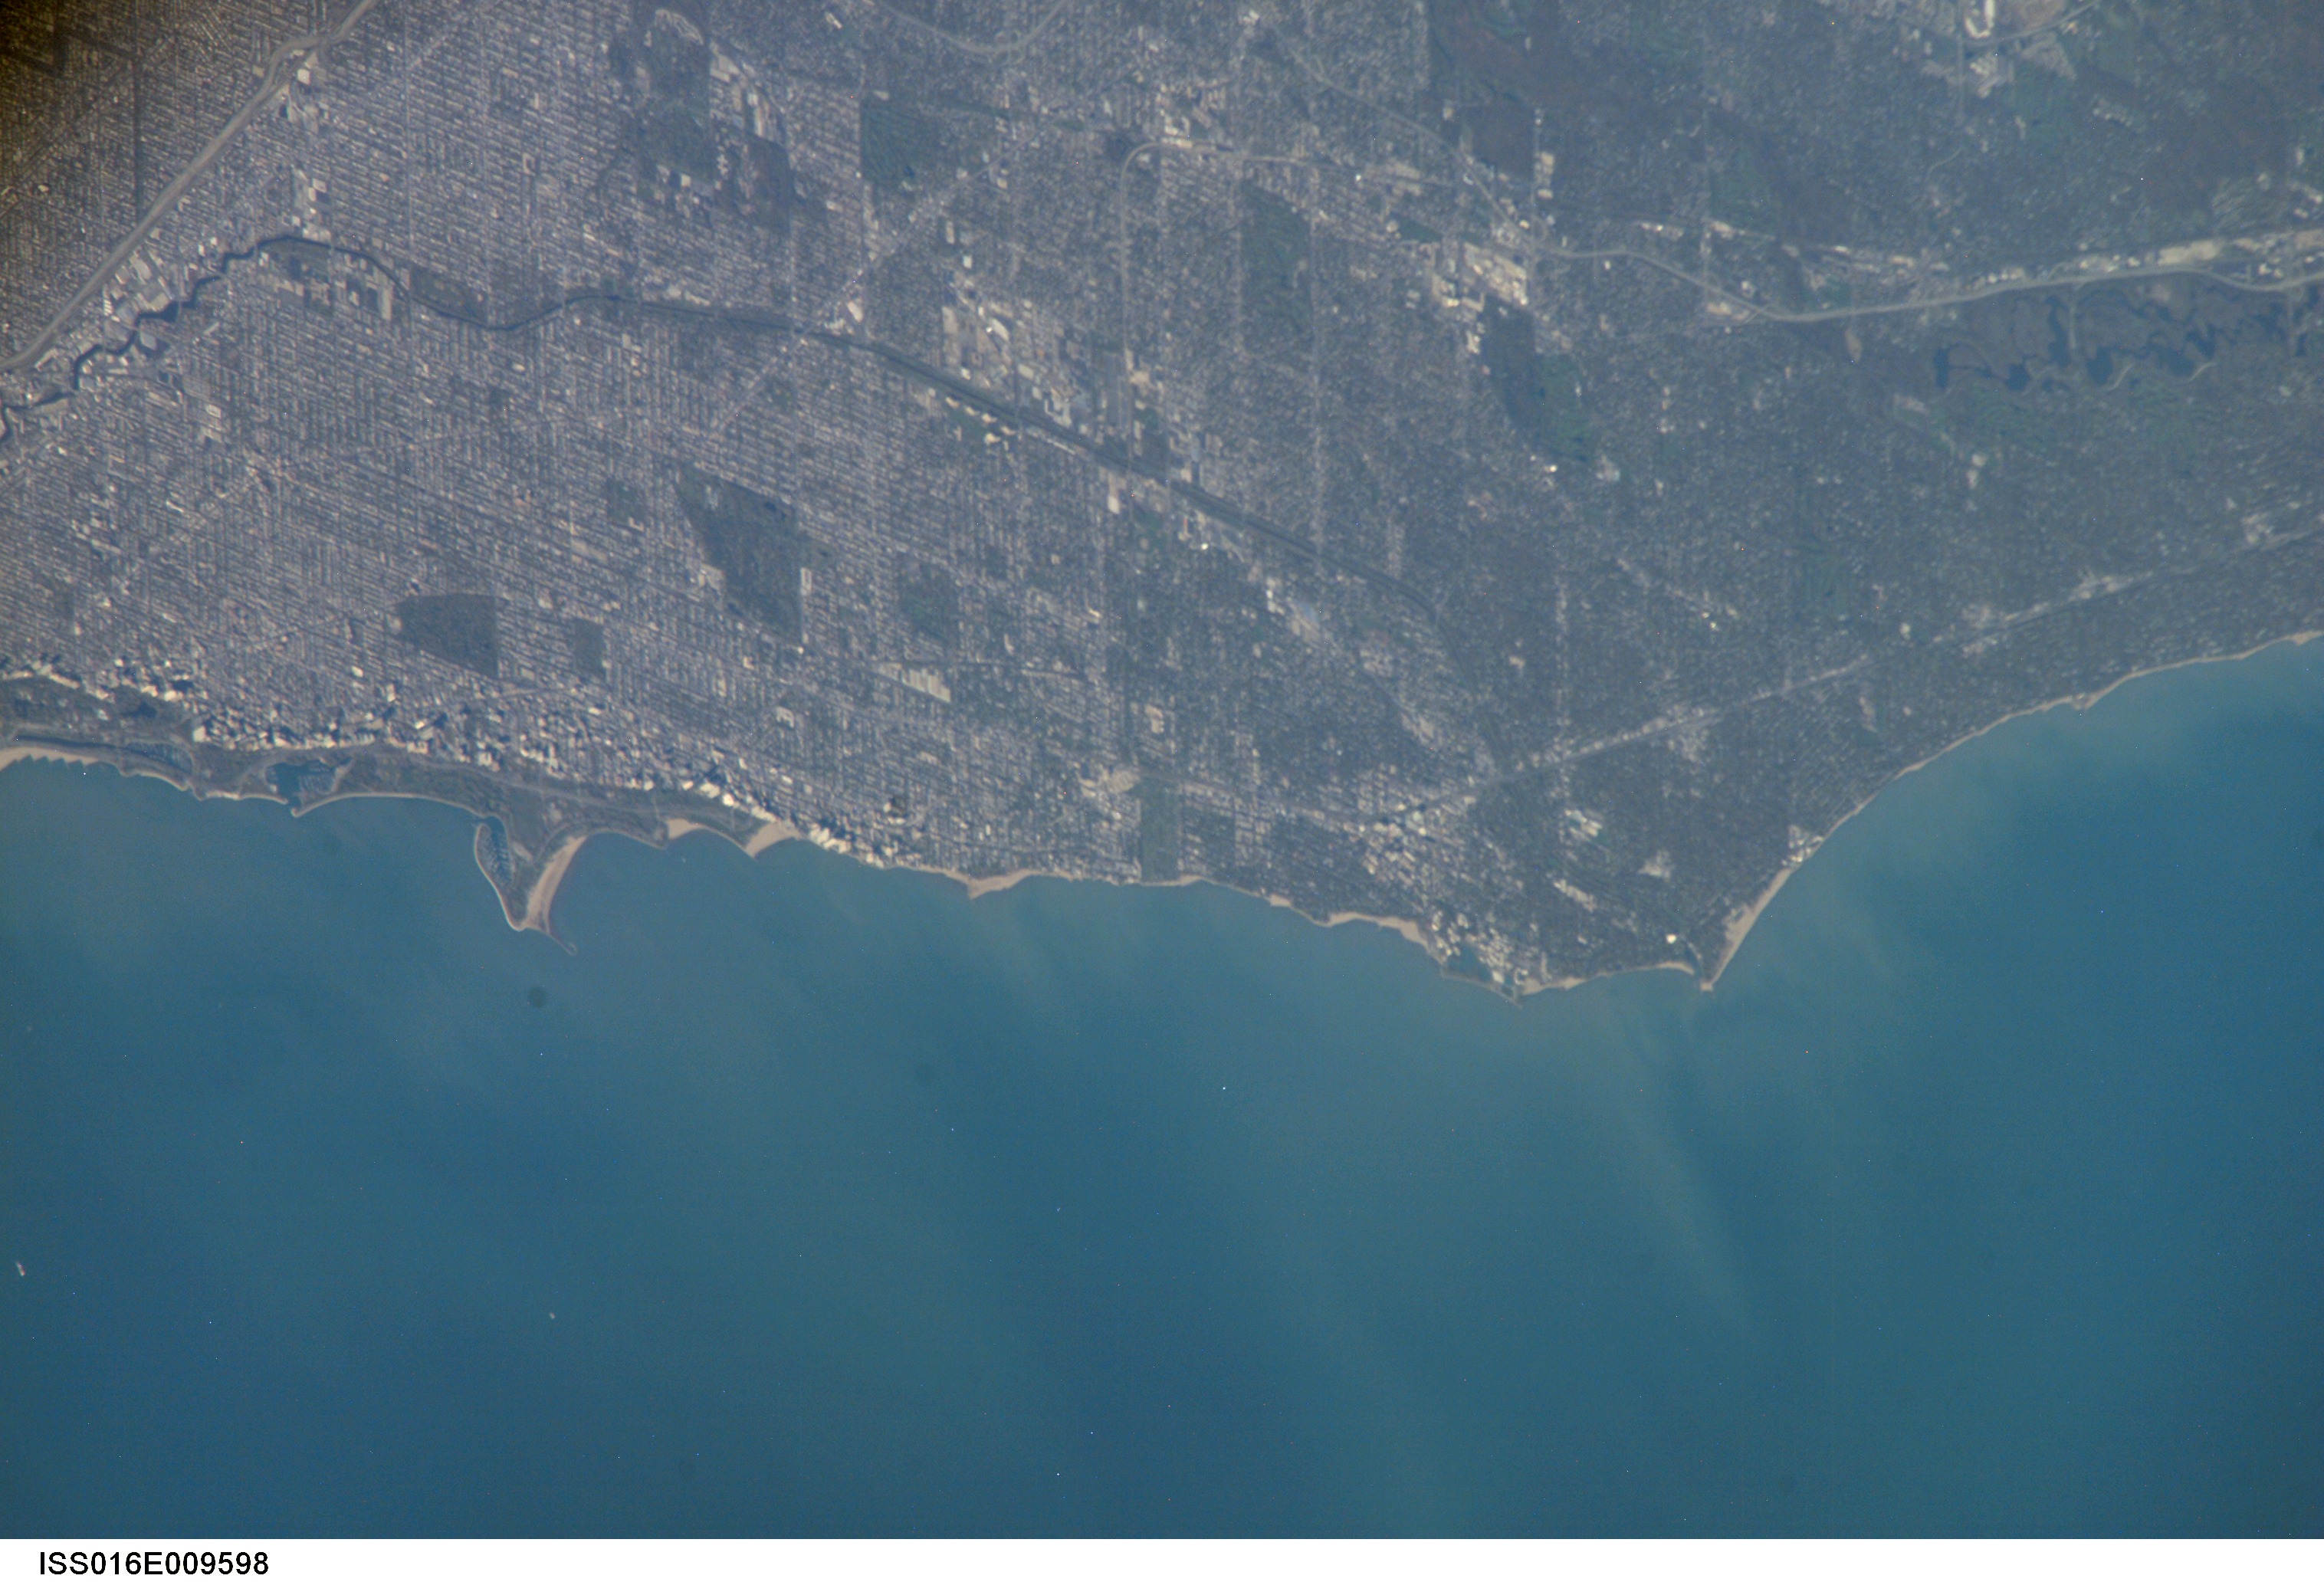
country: USA-ILLINOIS
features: CHICAGO, L. MICHIGAN, SHORELINE
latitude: 42.0
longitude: -87.7
